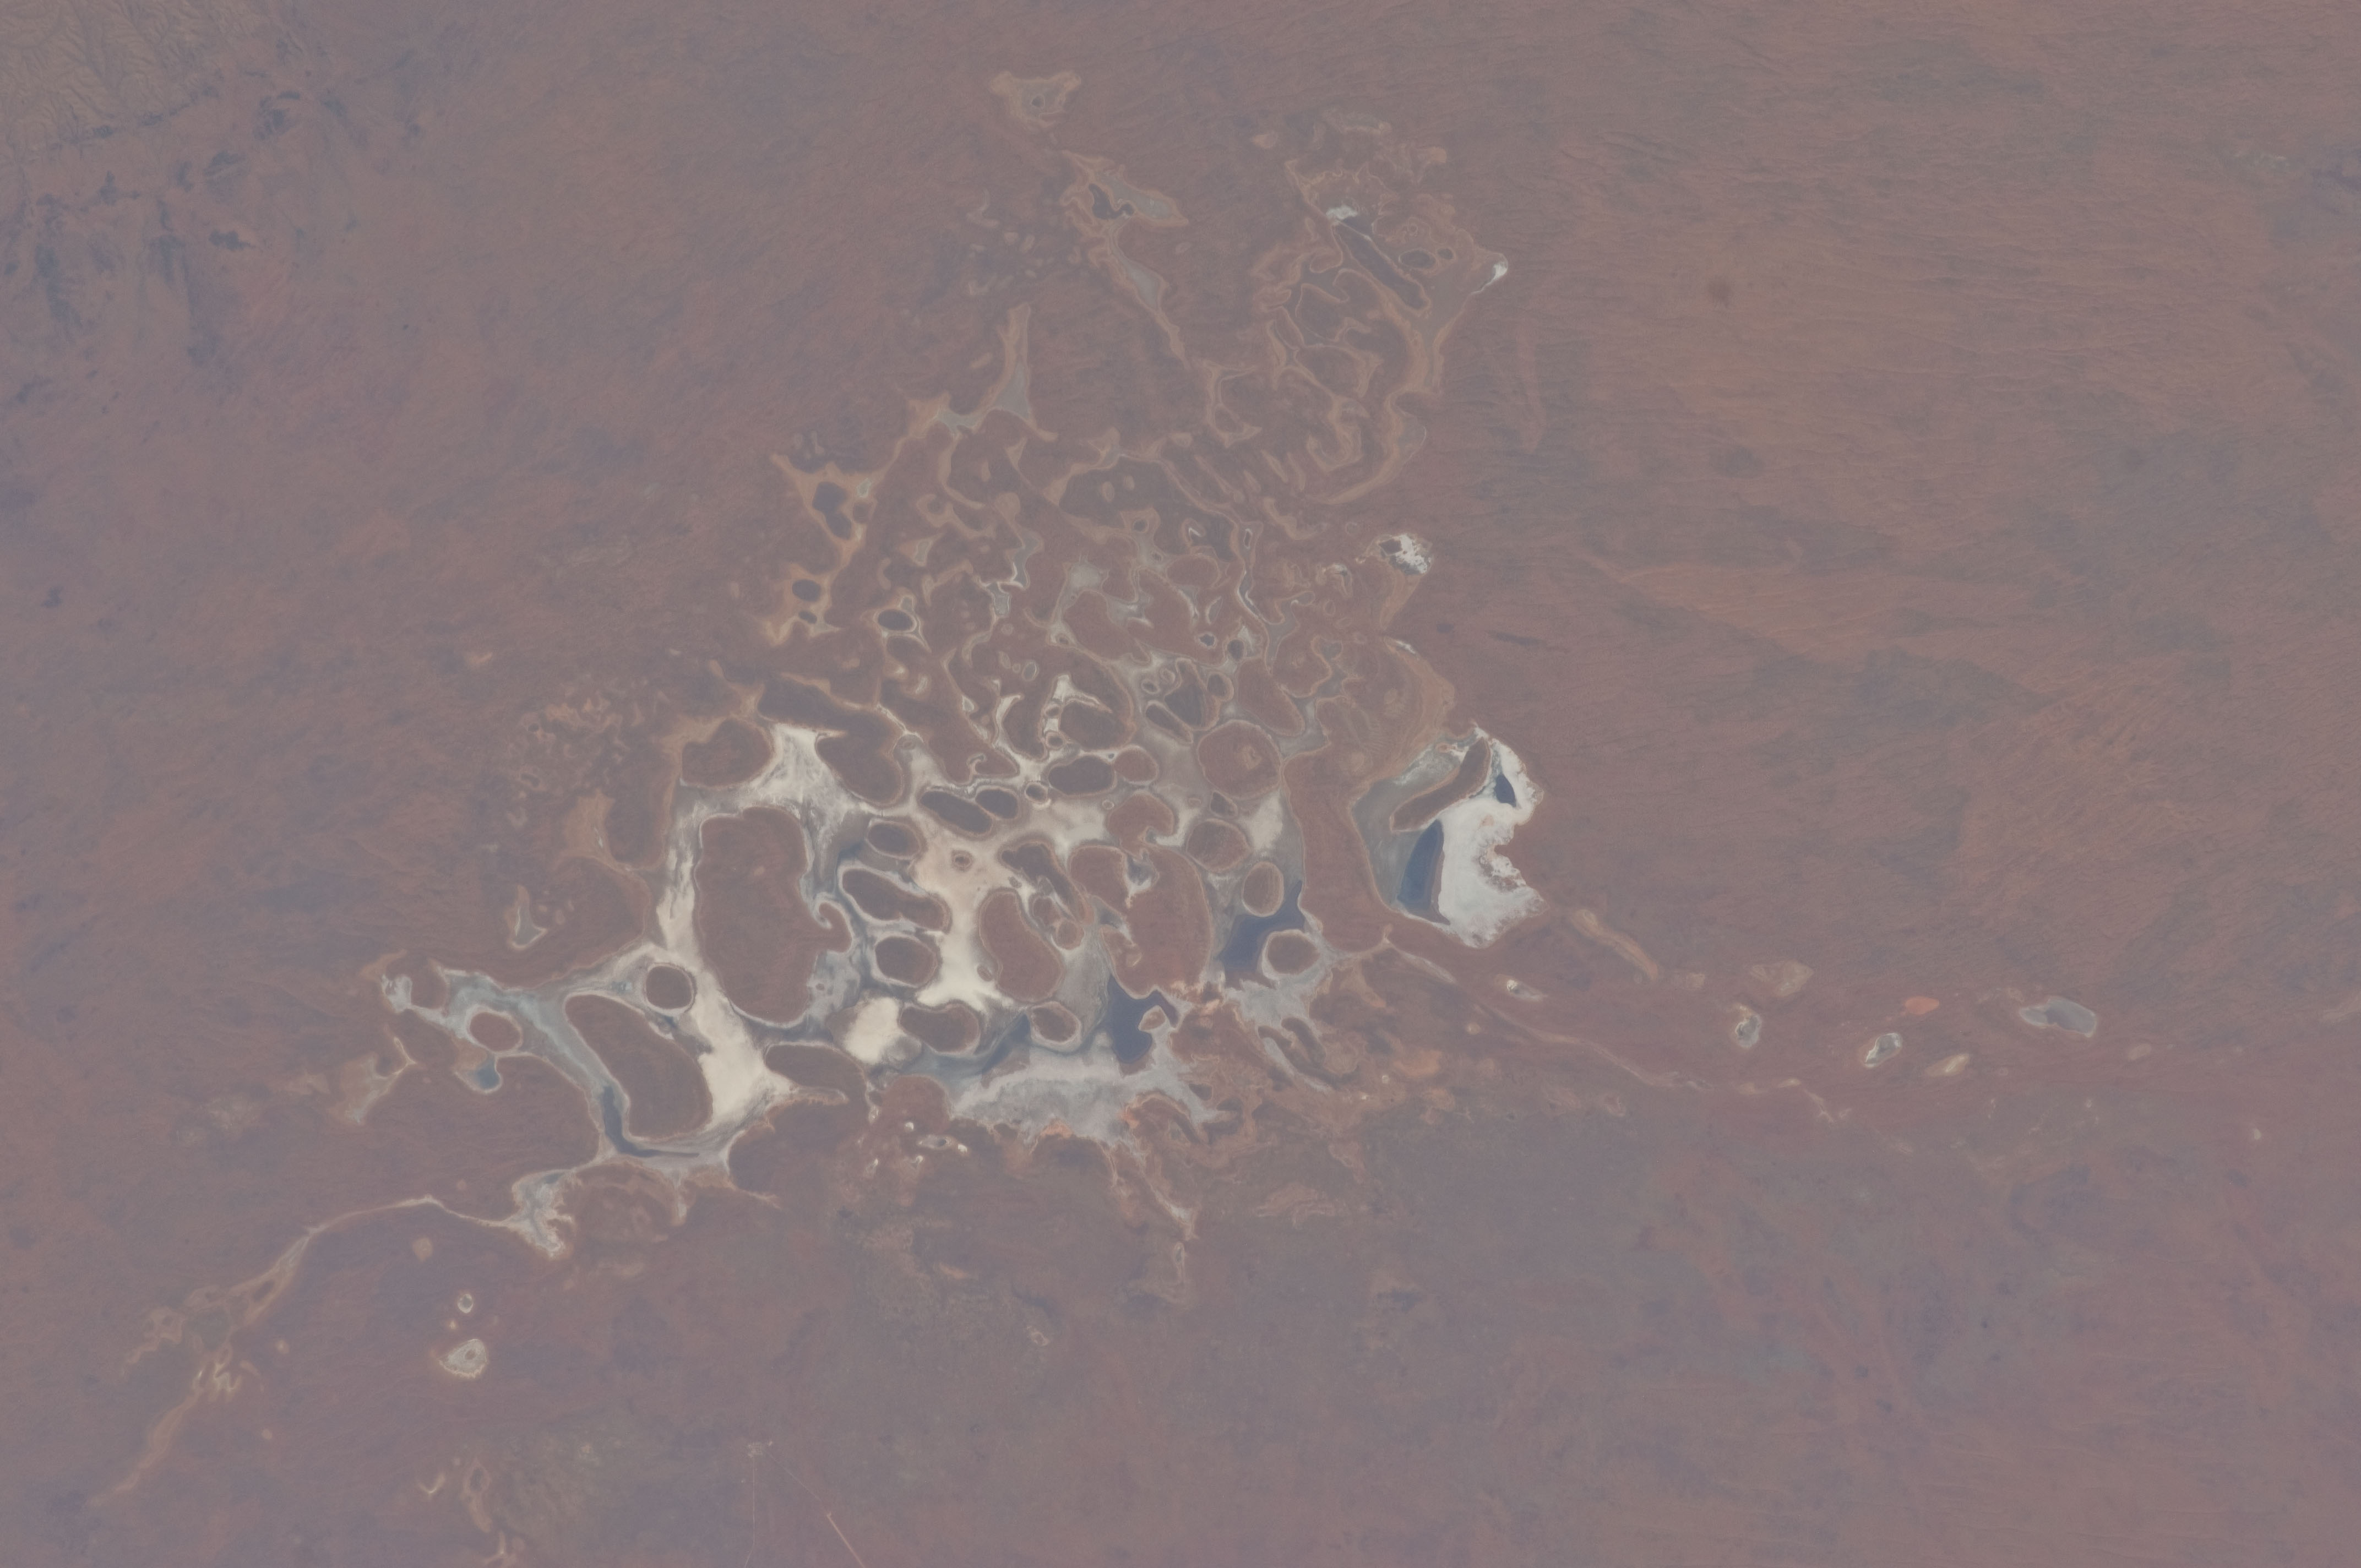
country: AUSTRALIA-WA
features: HOPKINS L., DRY LAKE BED
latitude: -24.2
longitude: 128.8
